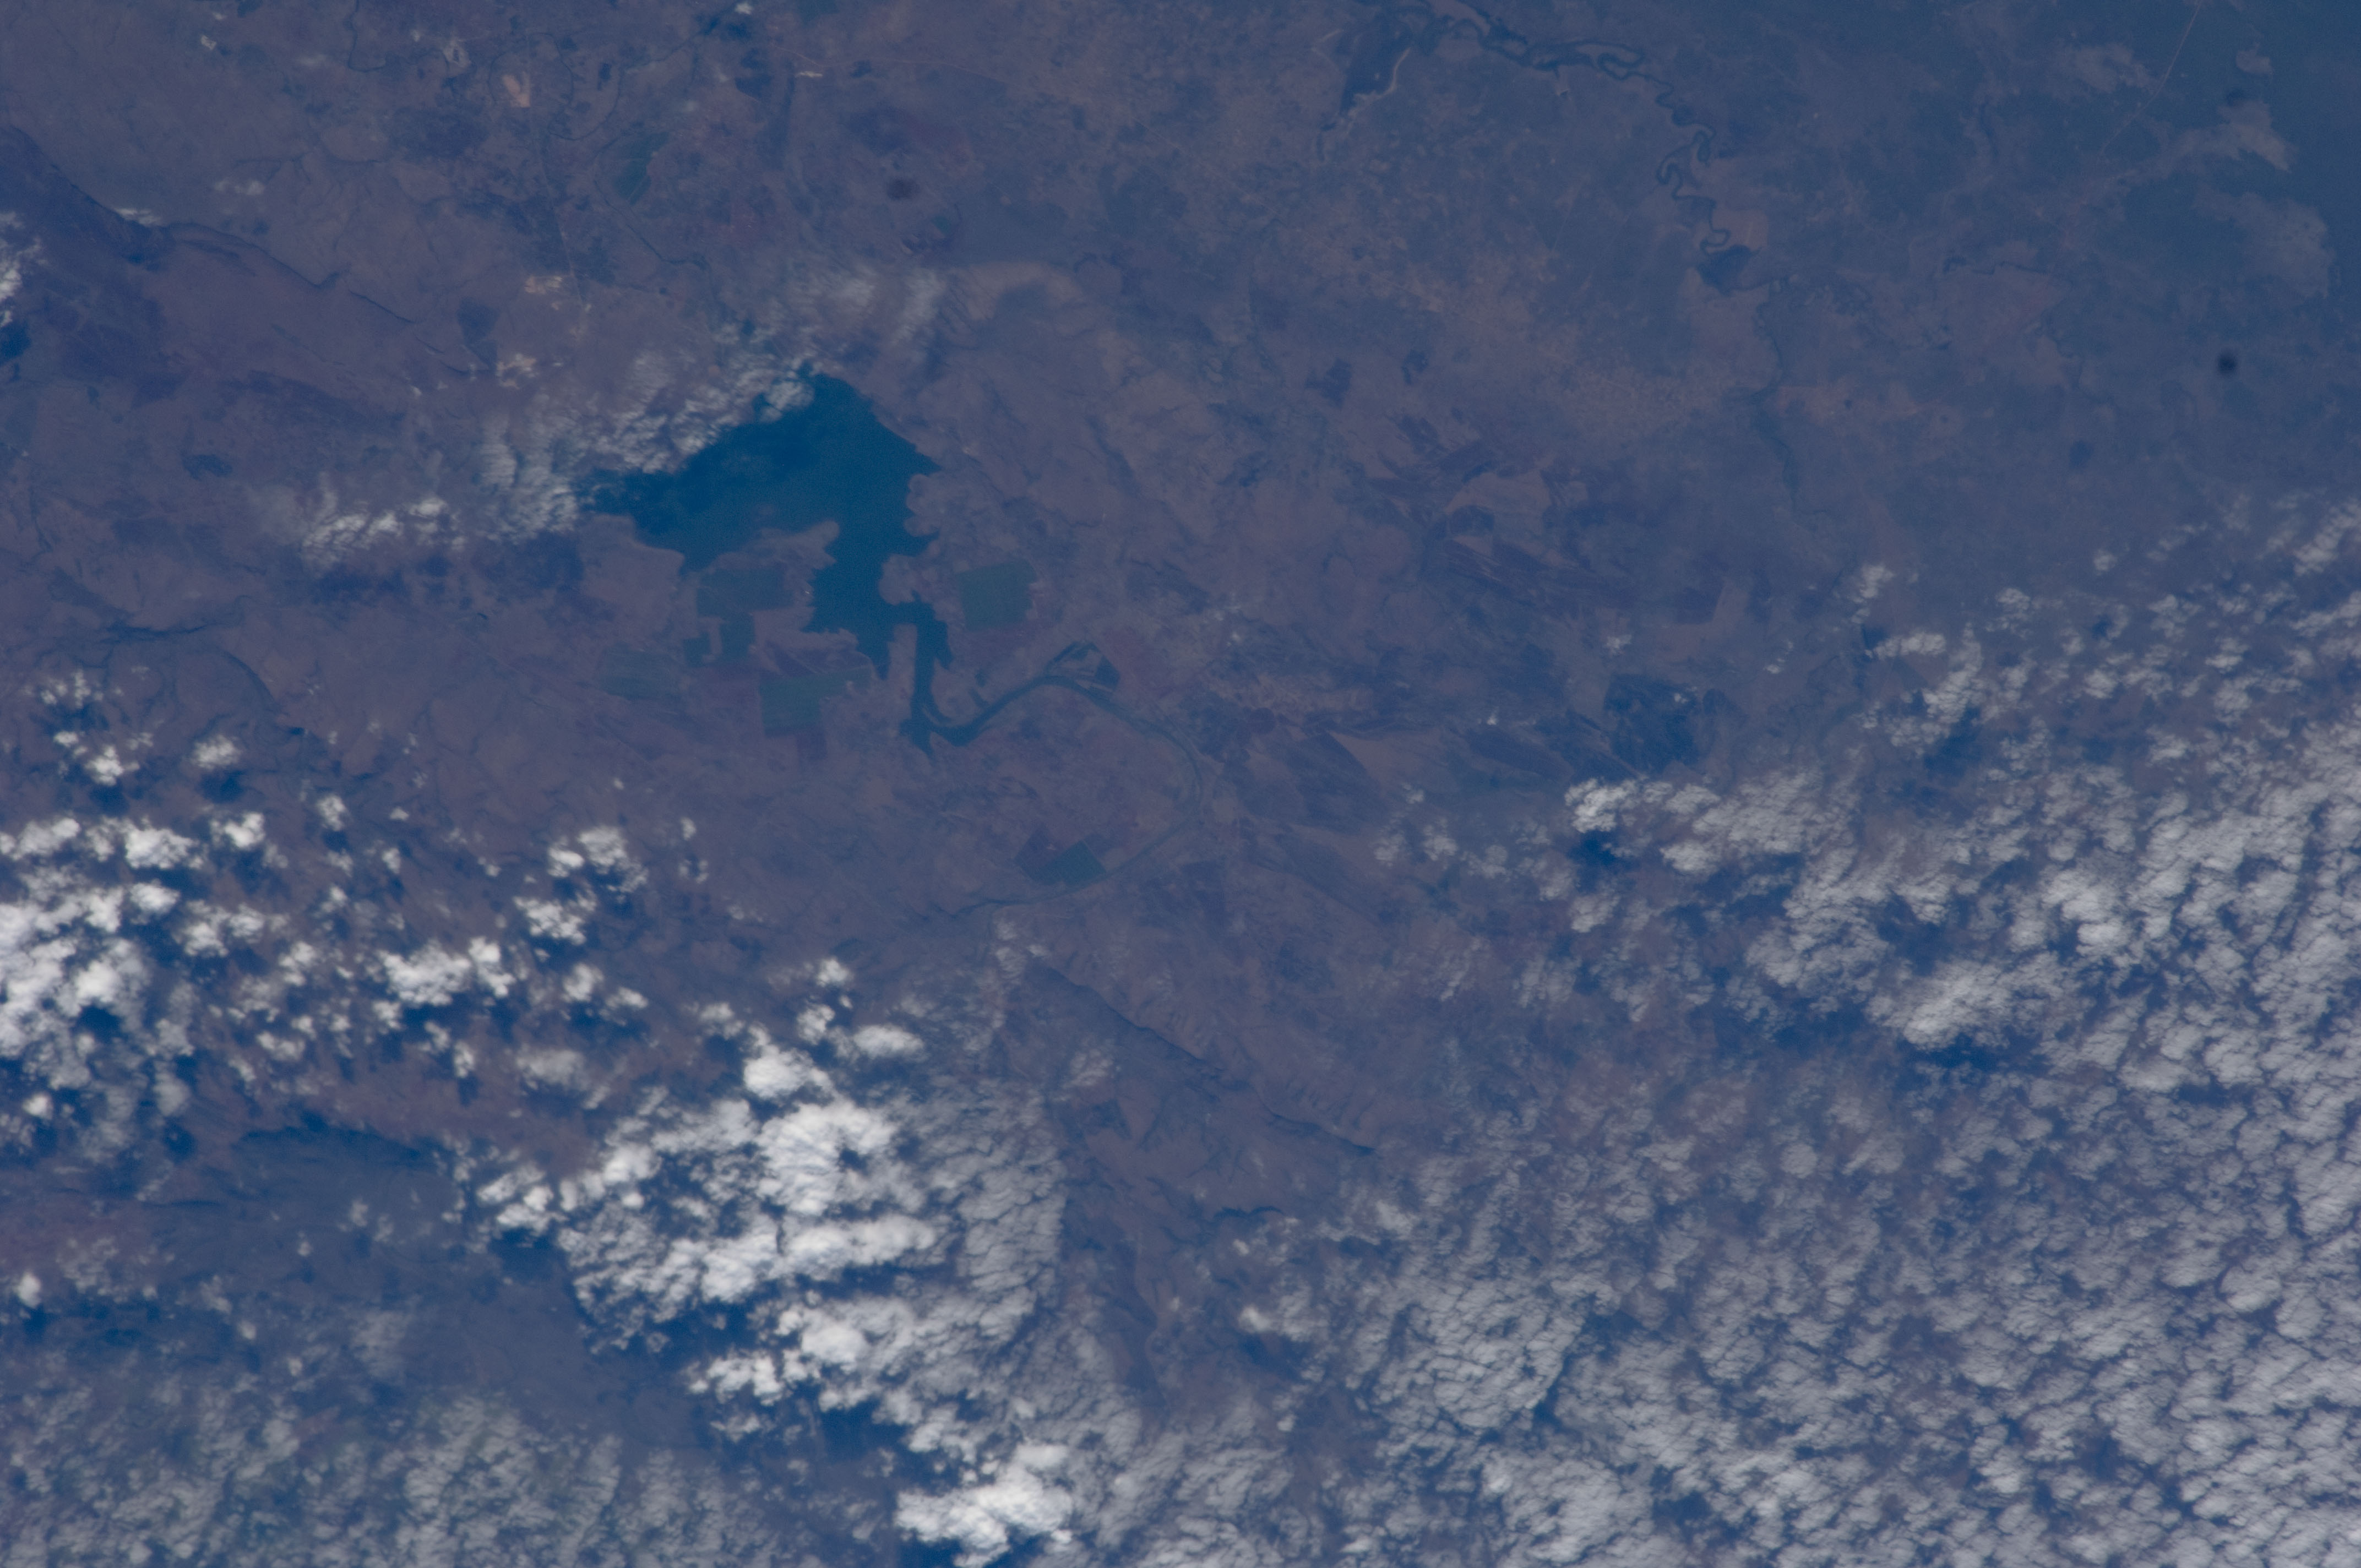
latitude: -26.3
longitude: 32.2
